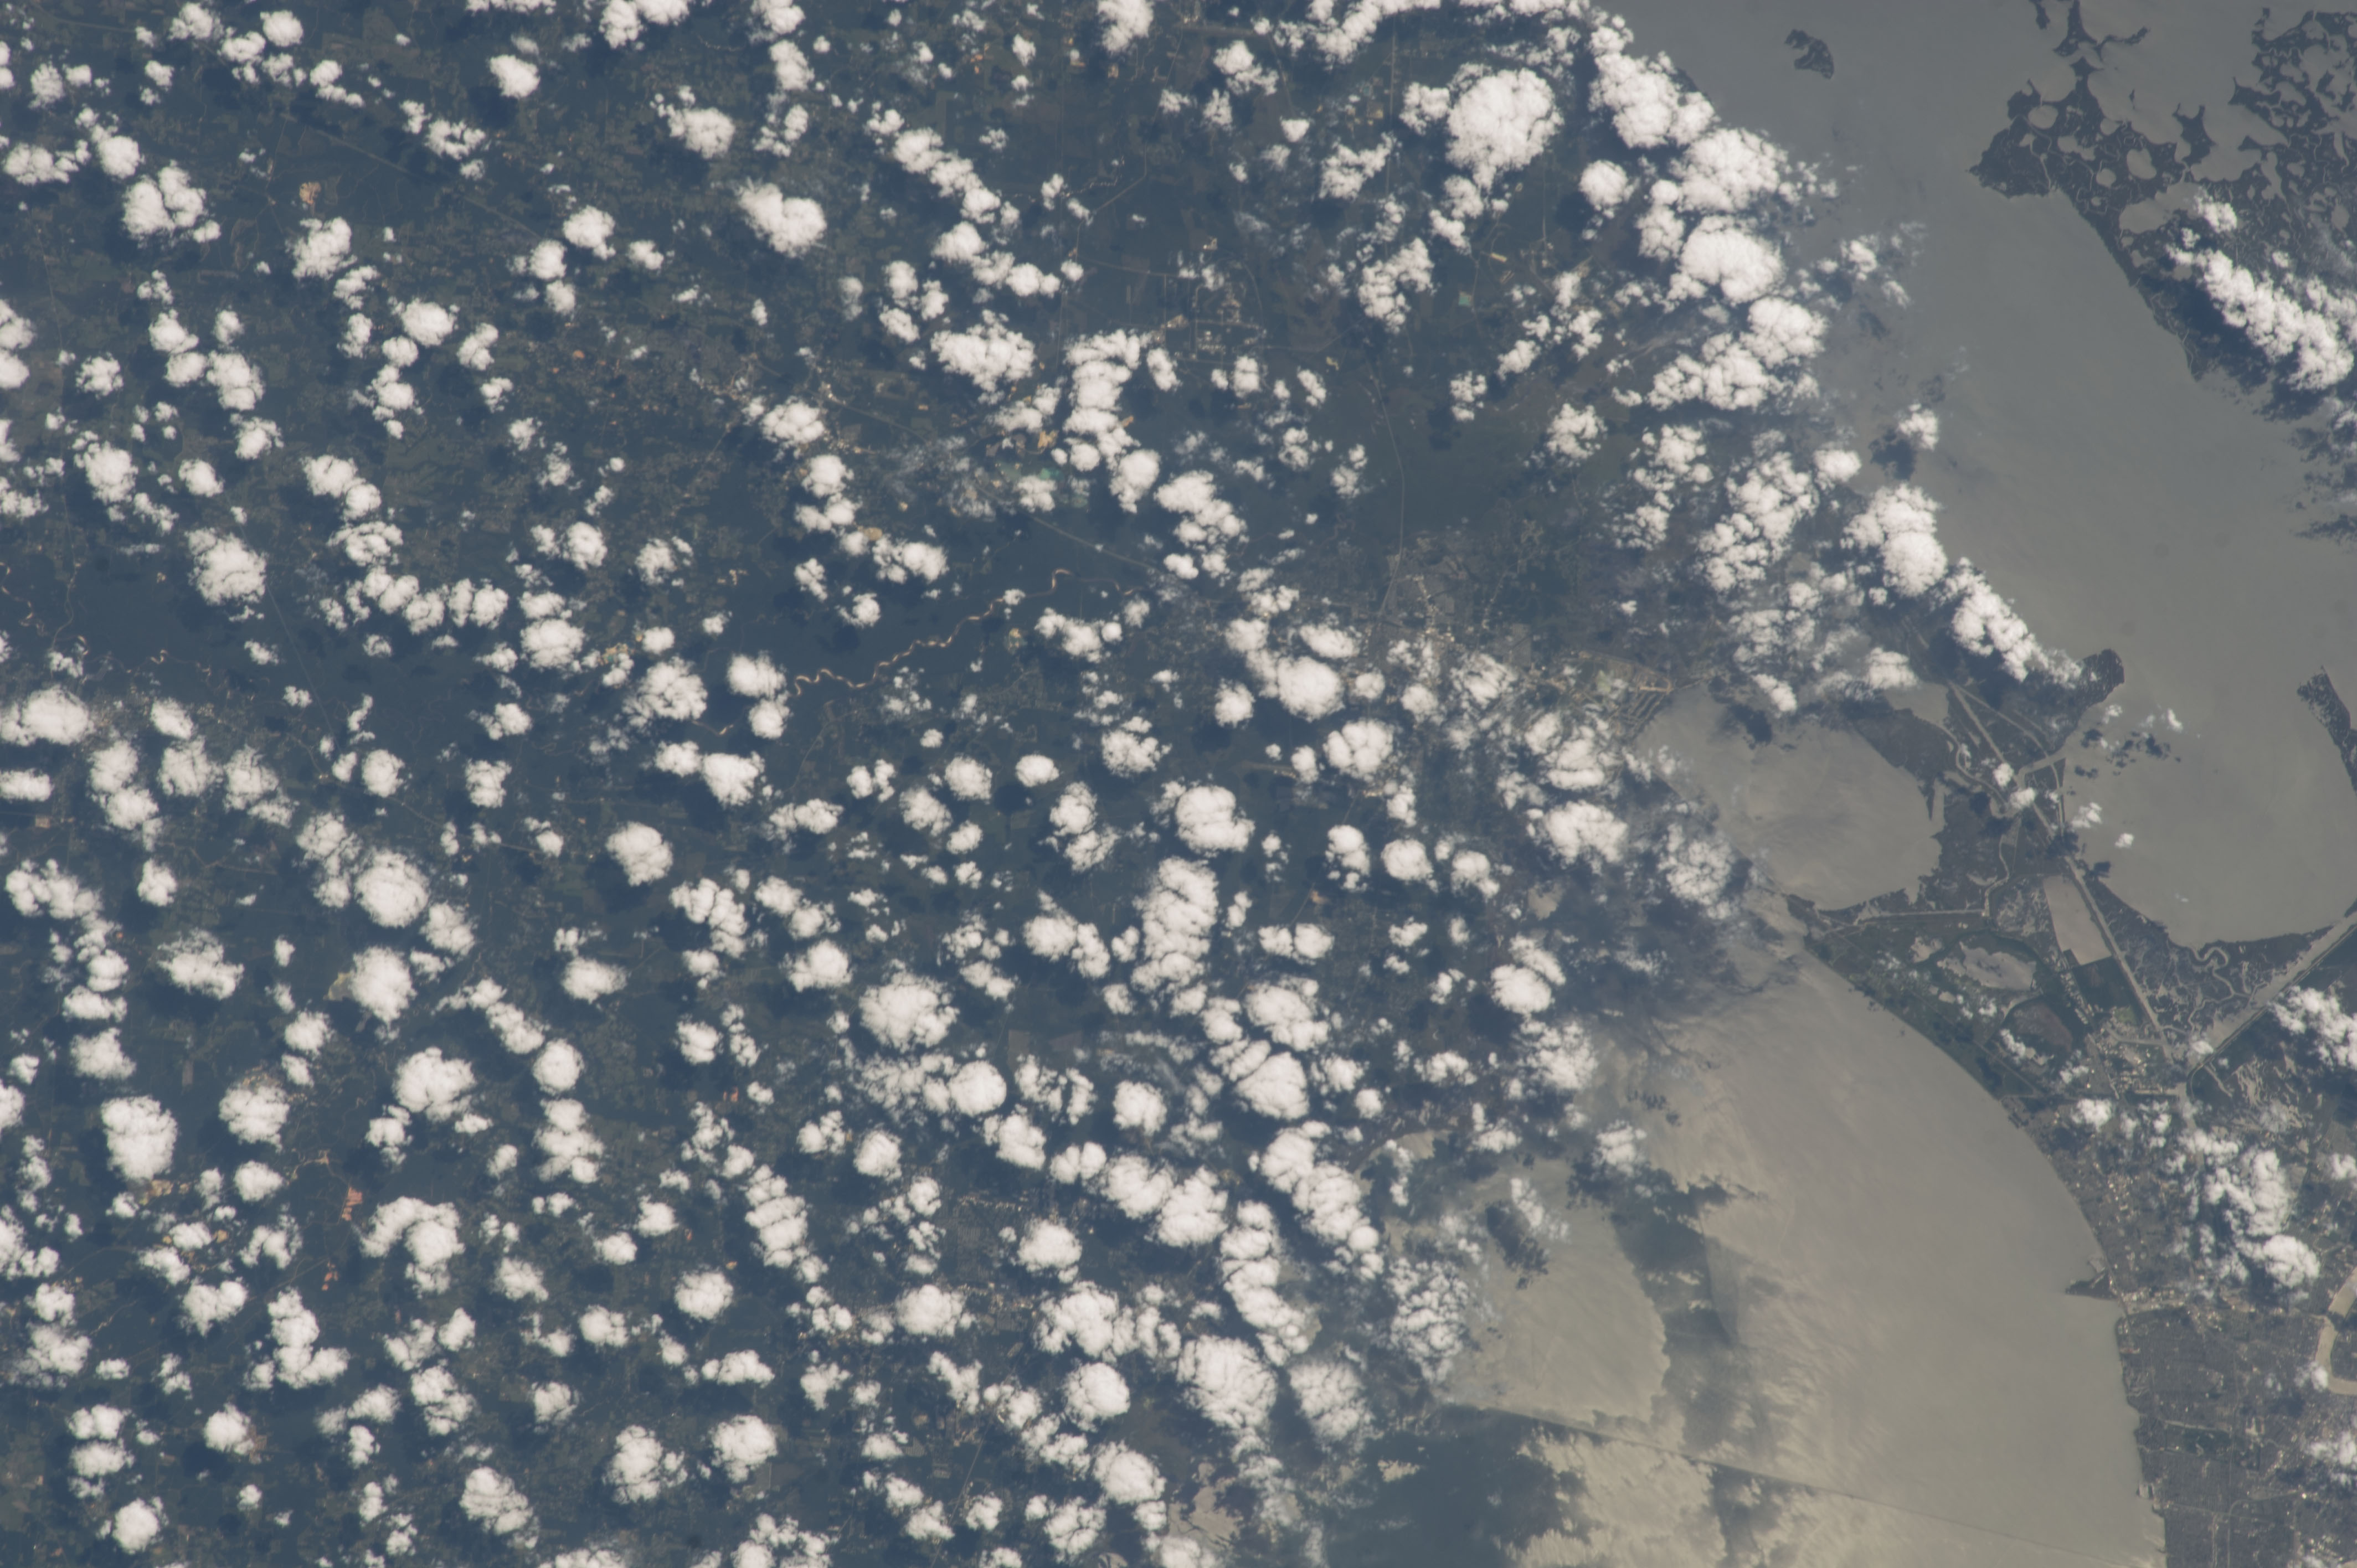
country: USA-LOUISIANA
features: L. PONTCHARTRAIN, GLINT, SLIDELL, NEW ORLEANS
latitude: 30.3
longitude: -89.9
